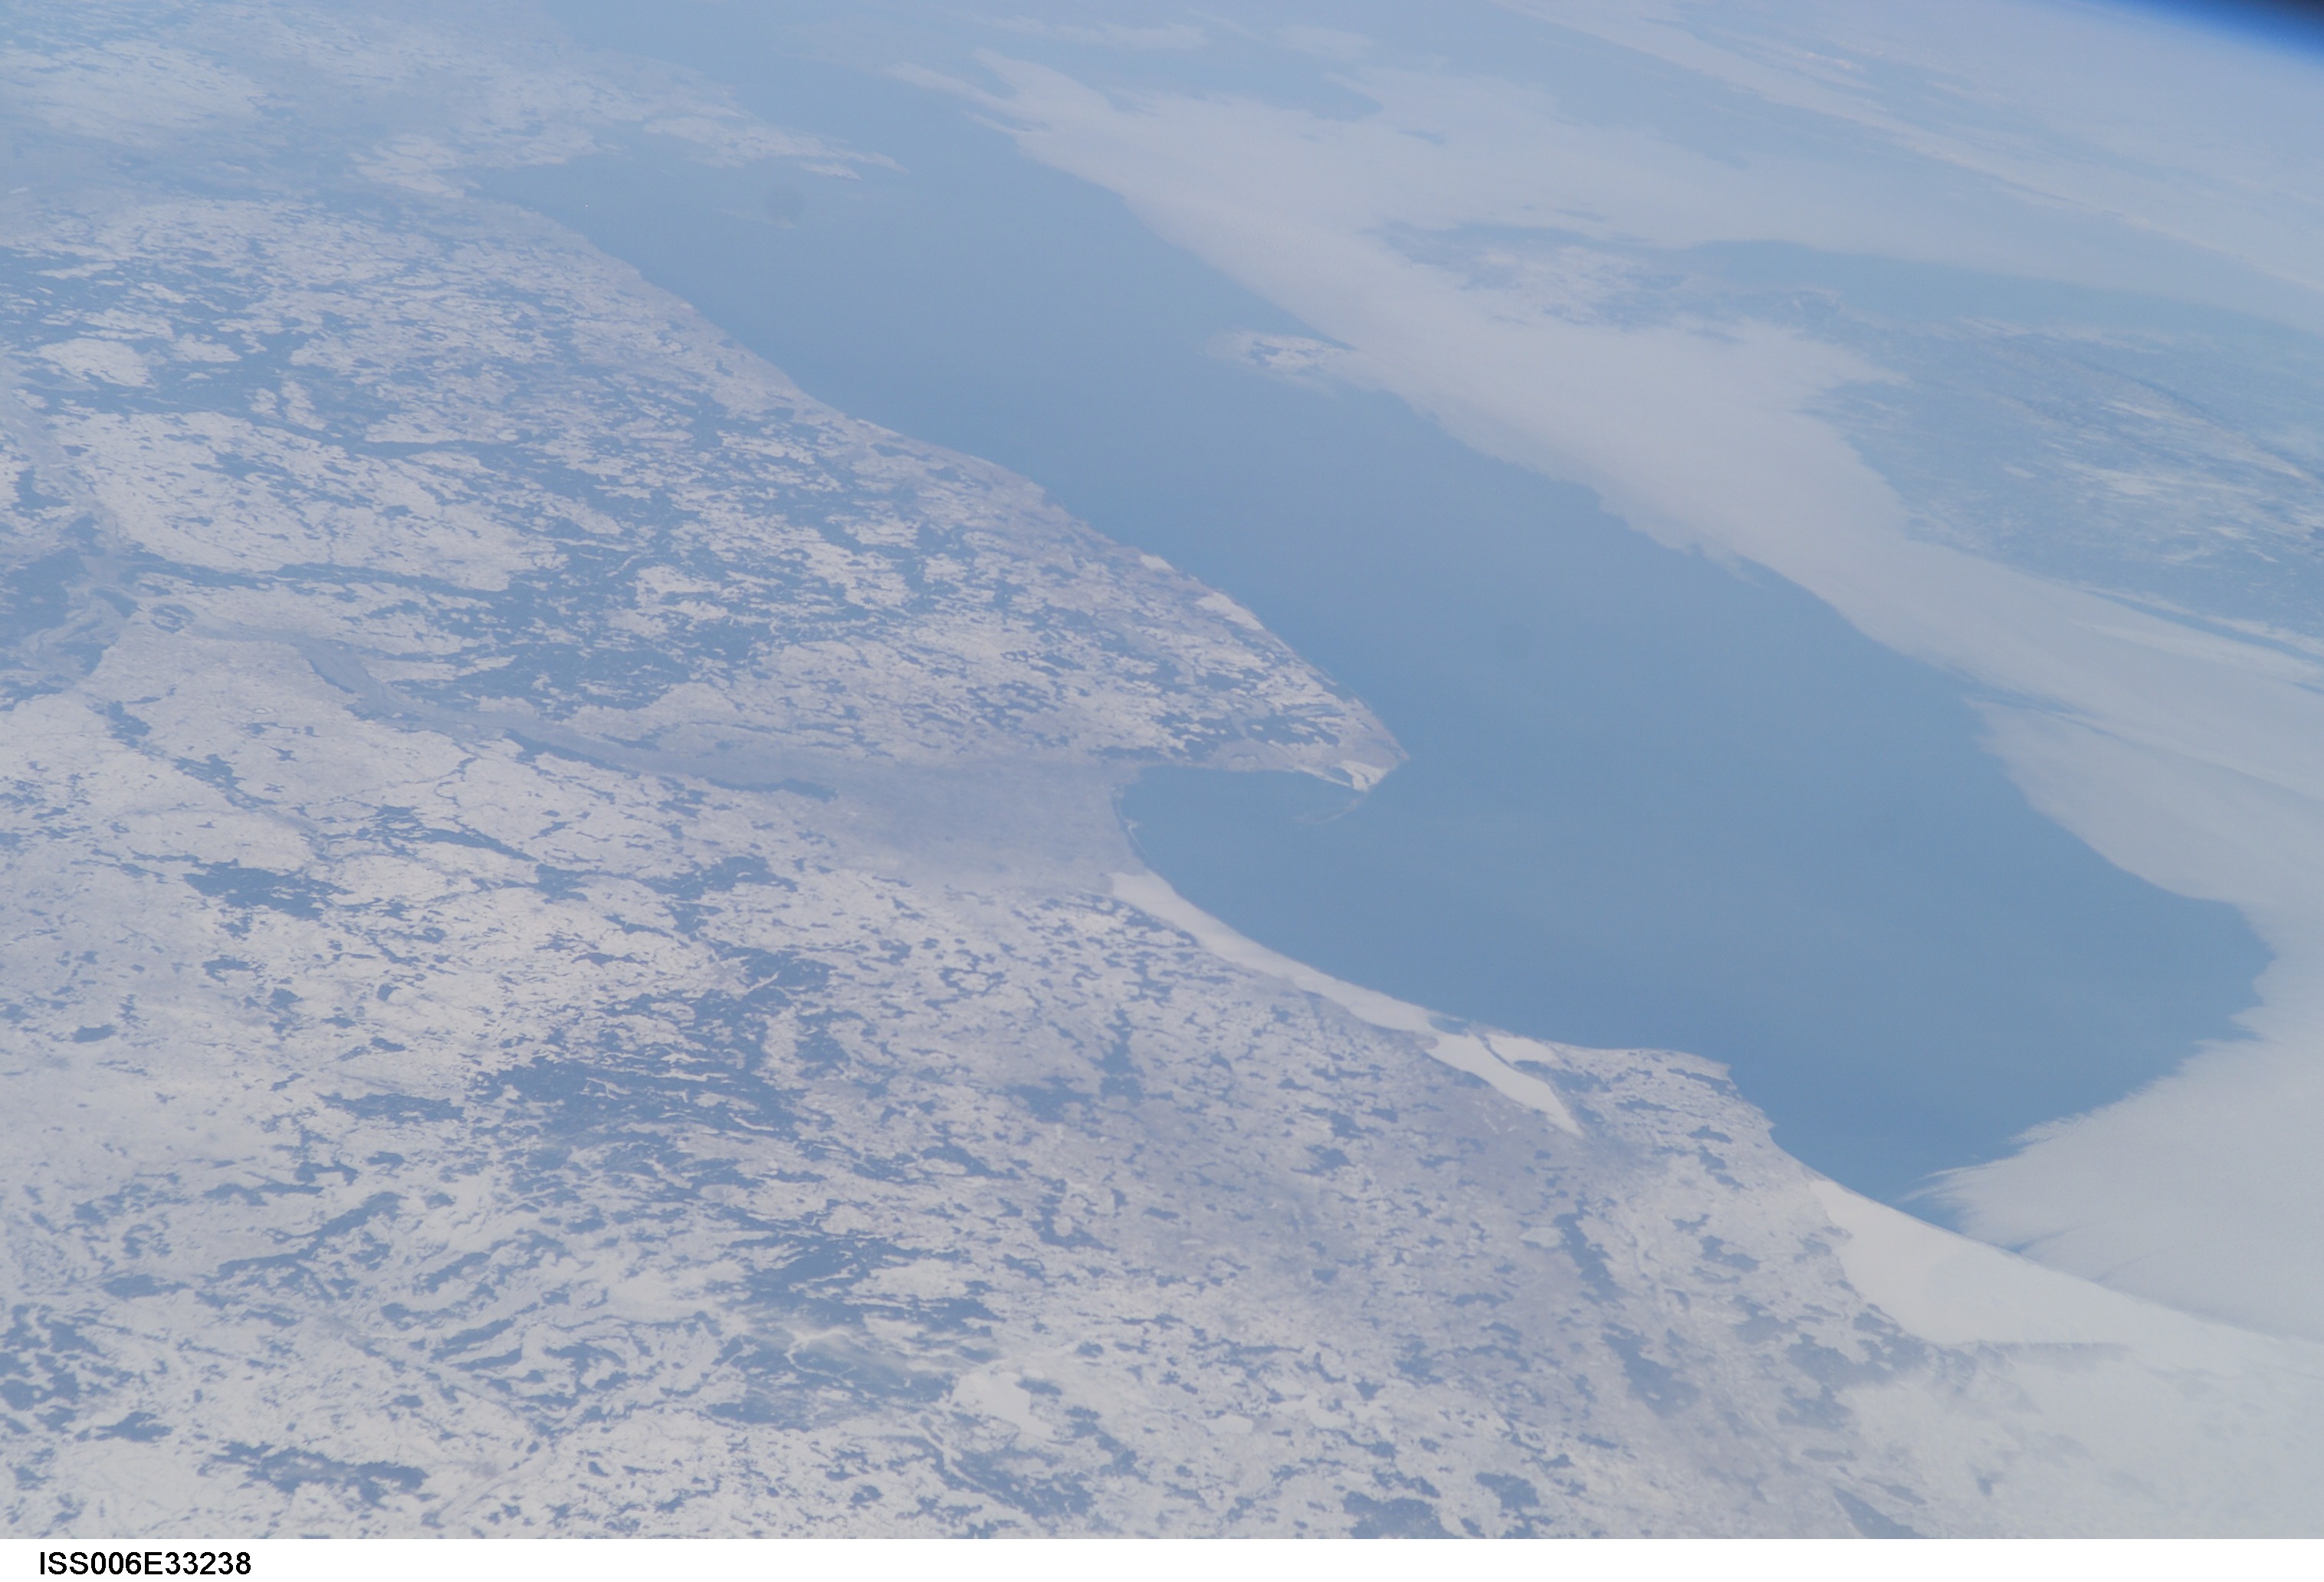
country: POLAND
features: PAN-GULF OF GDANSK, BALTIC COAST
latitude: 54.5
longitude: 18.5
